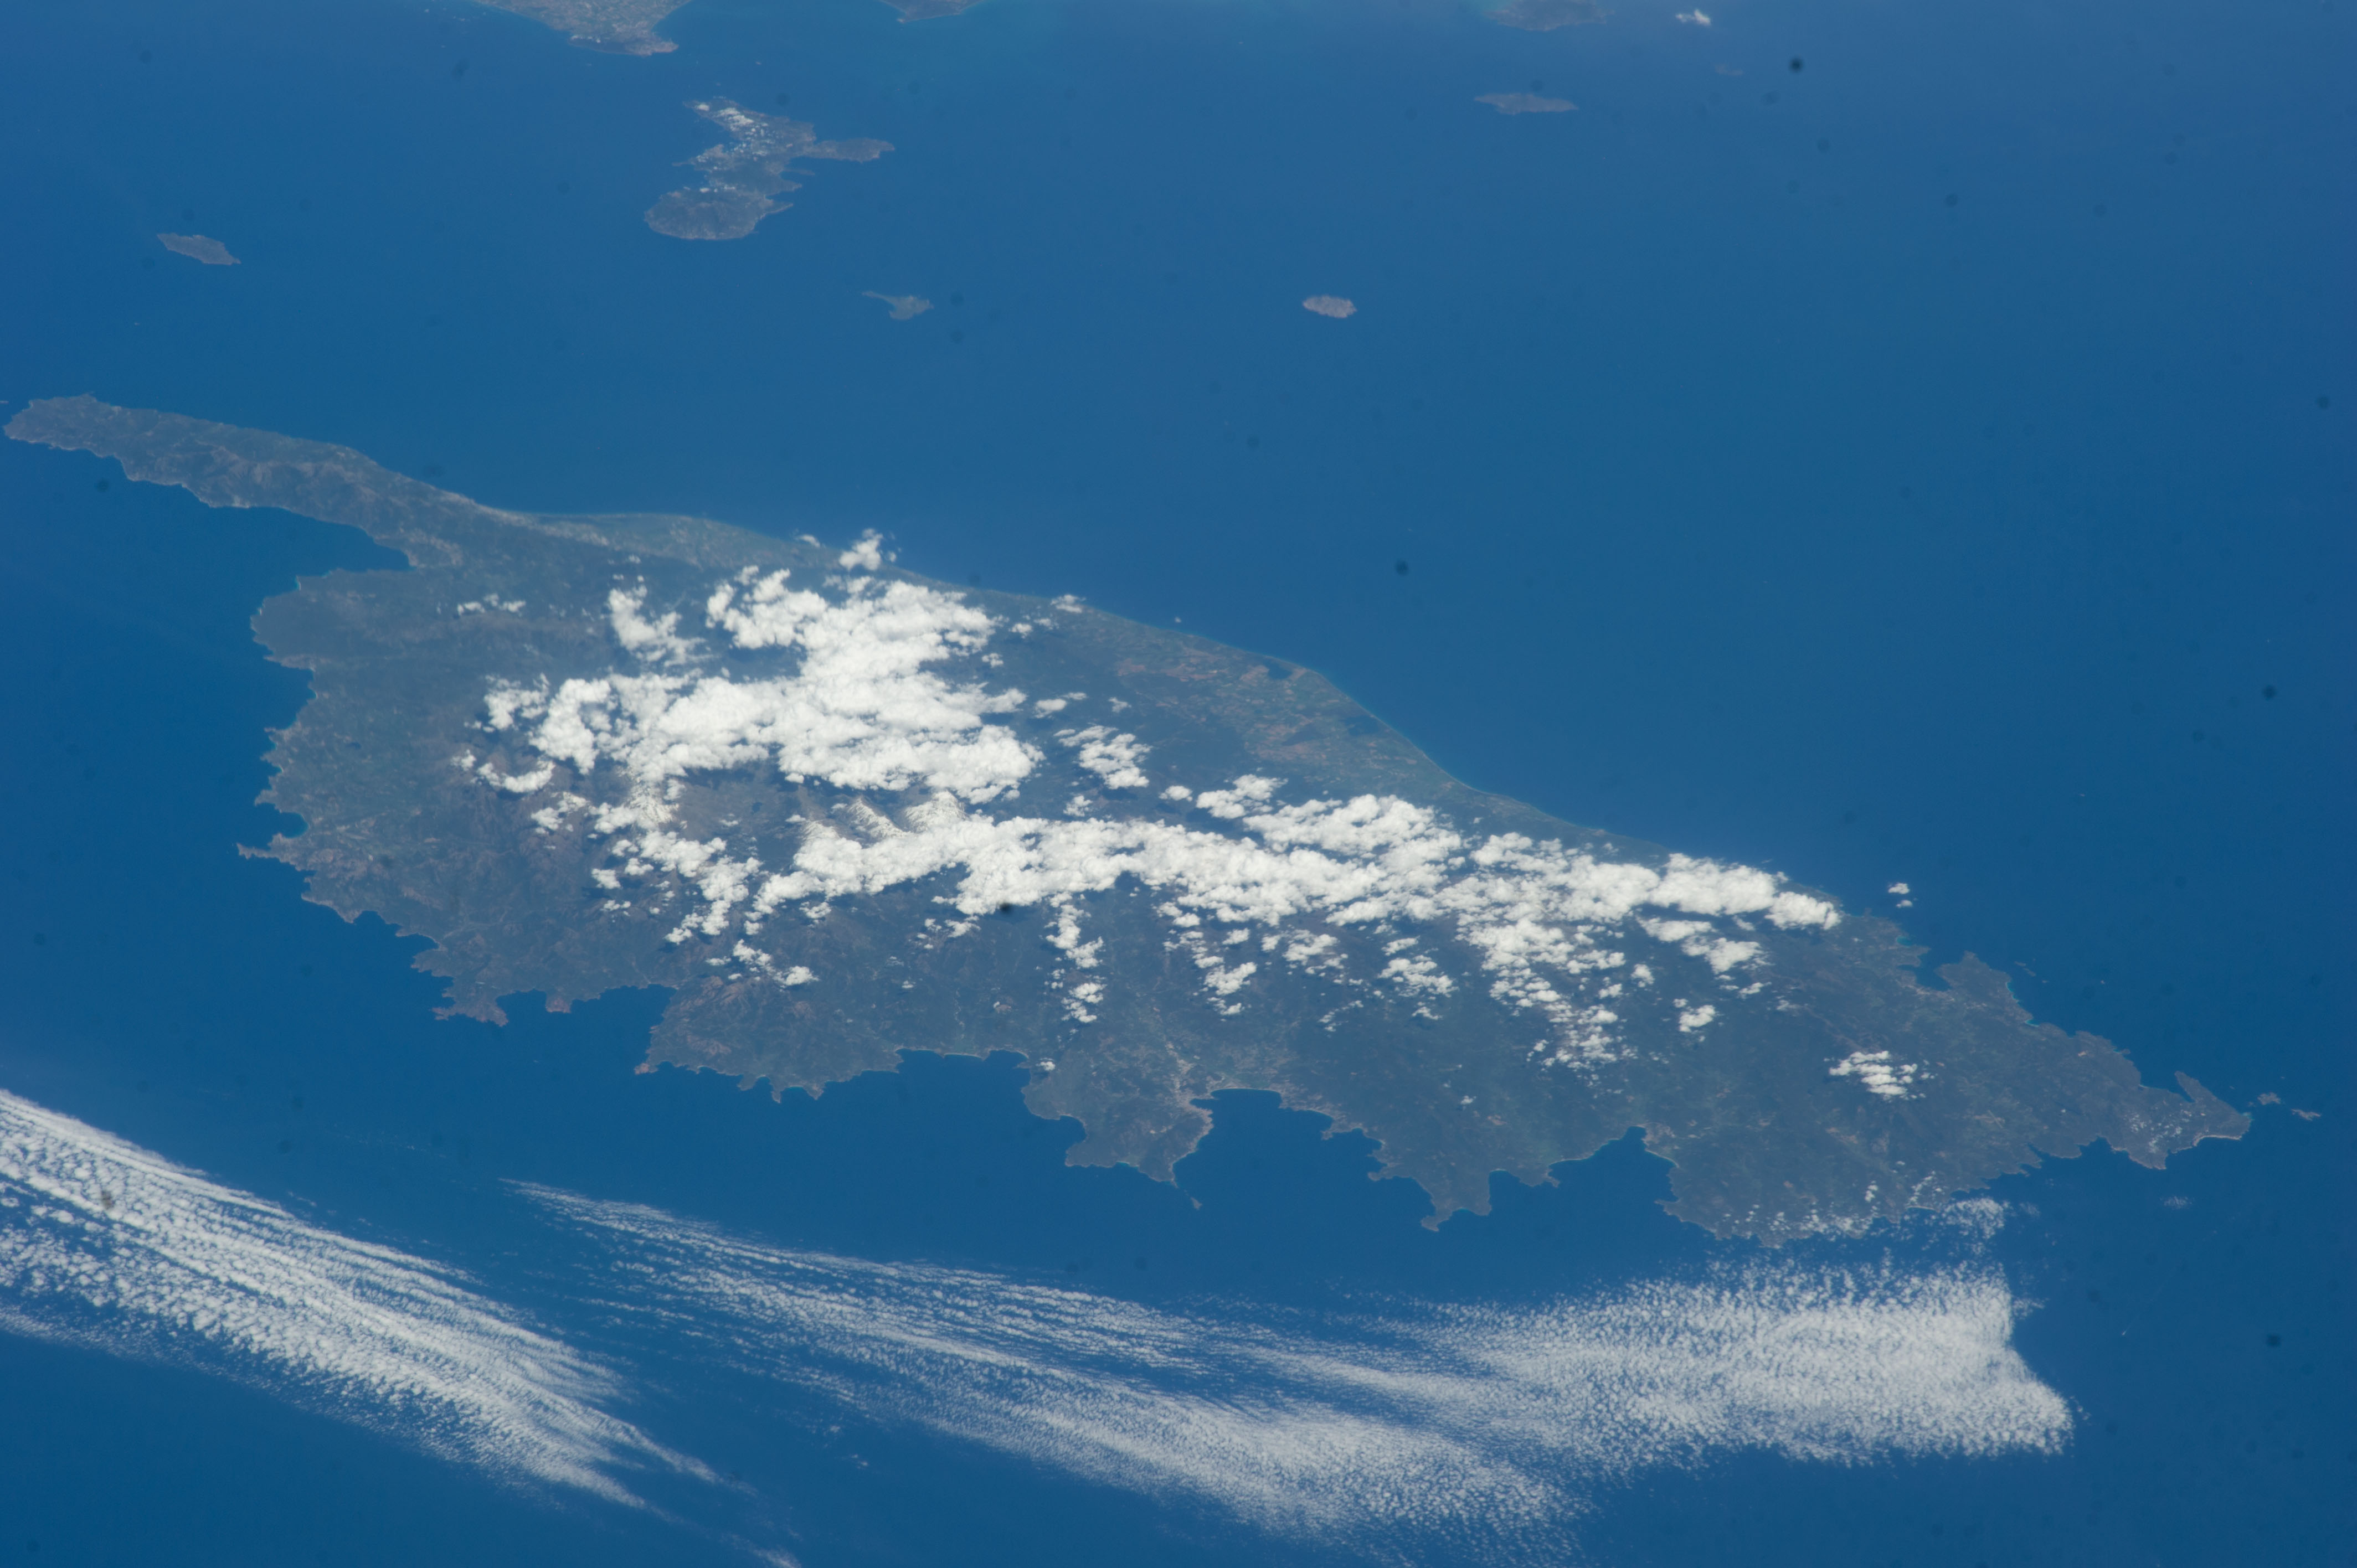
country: CORSICA
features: CORSE, PARC NATUREL REGIONAL DE CORSE, MONTE CINTO, CORSE, AJACCIO, PORTO VECCHIO, PIANA, GALERIA, CALVI
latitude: 42.0
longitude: 9.3
